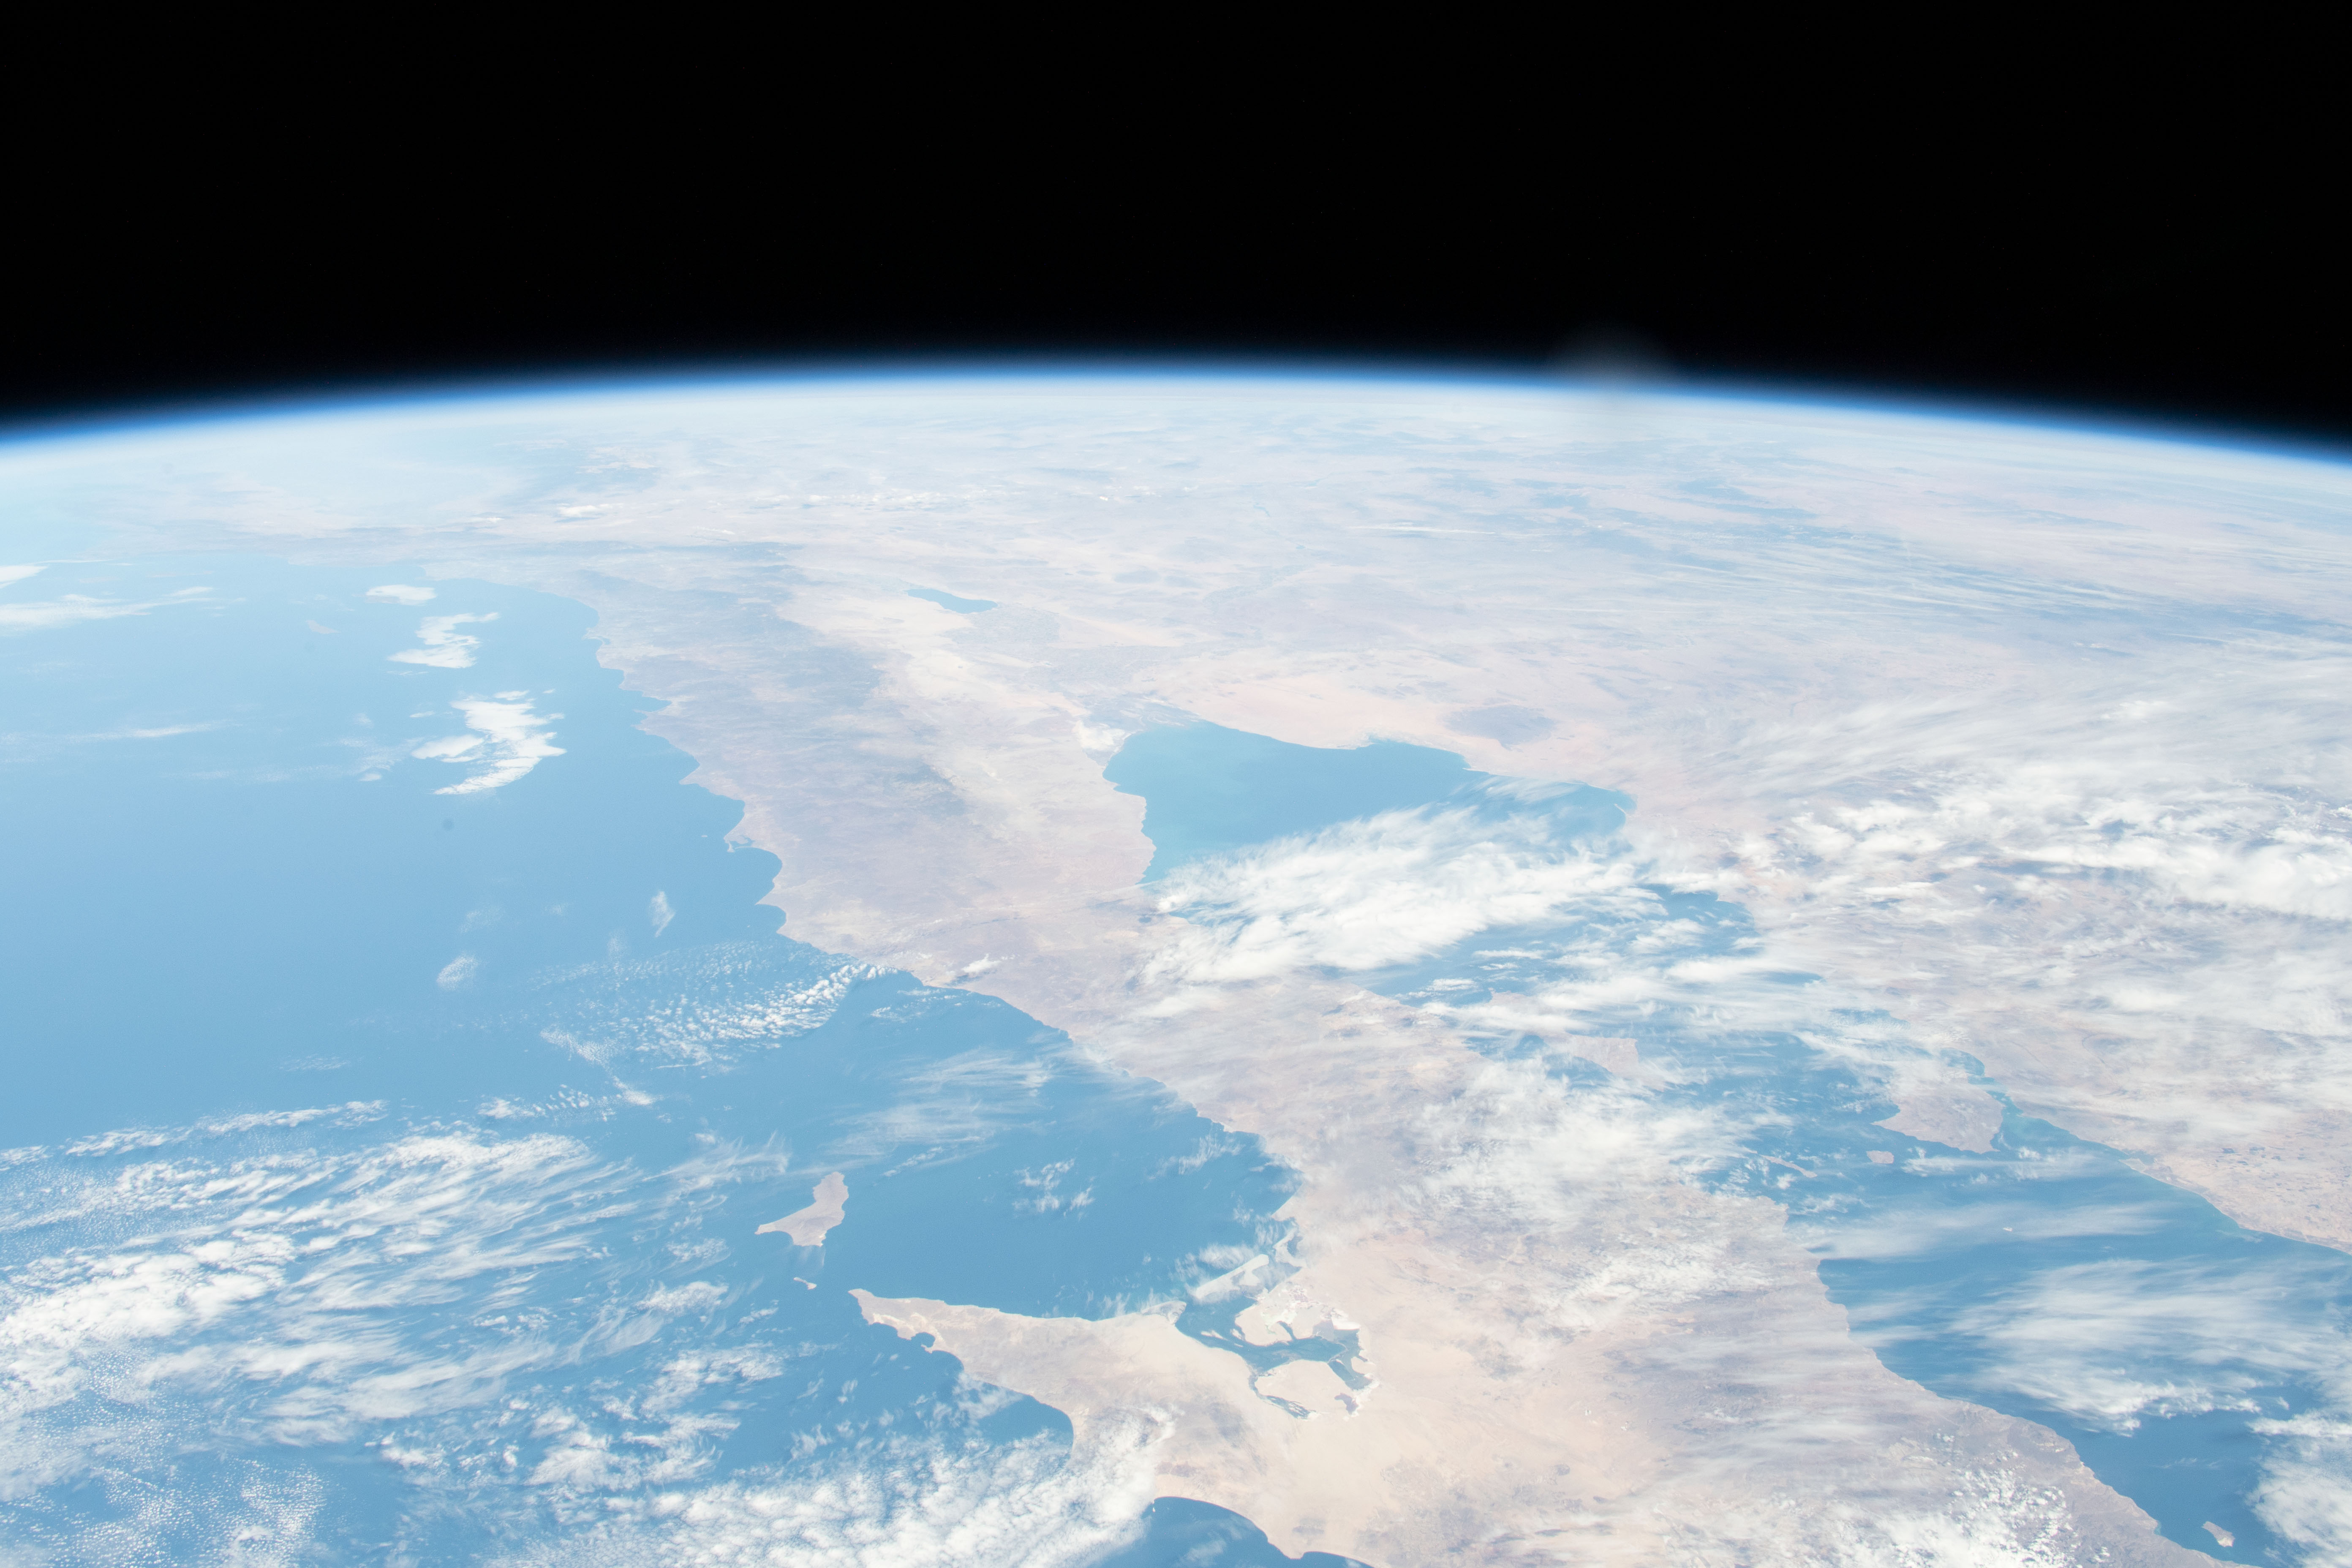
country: MEXICO
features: BAJA CALIFORNIA SUR, GULF OF CALIFORNIA, WAGNER BASIN, ASLA CEDROS
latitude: 31.5
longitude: -114.0
